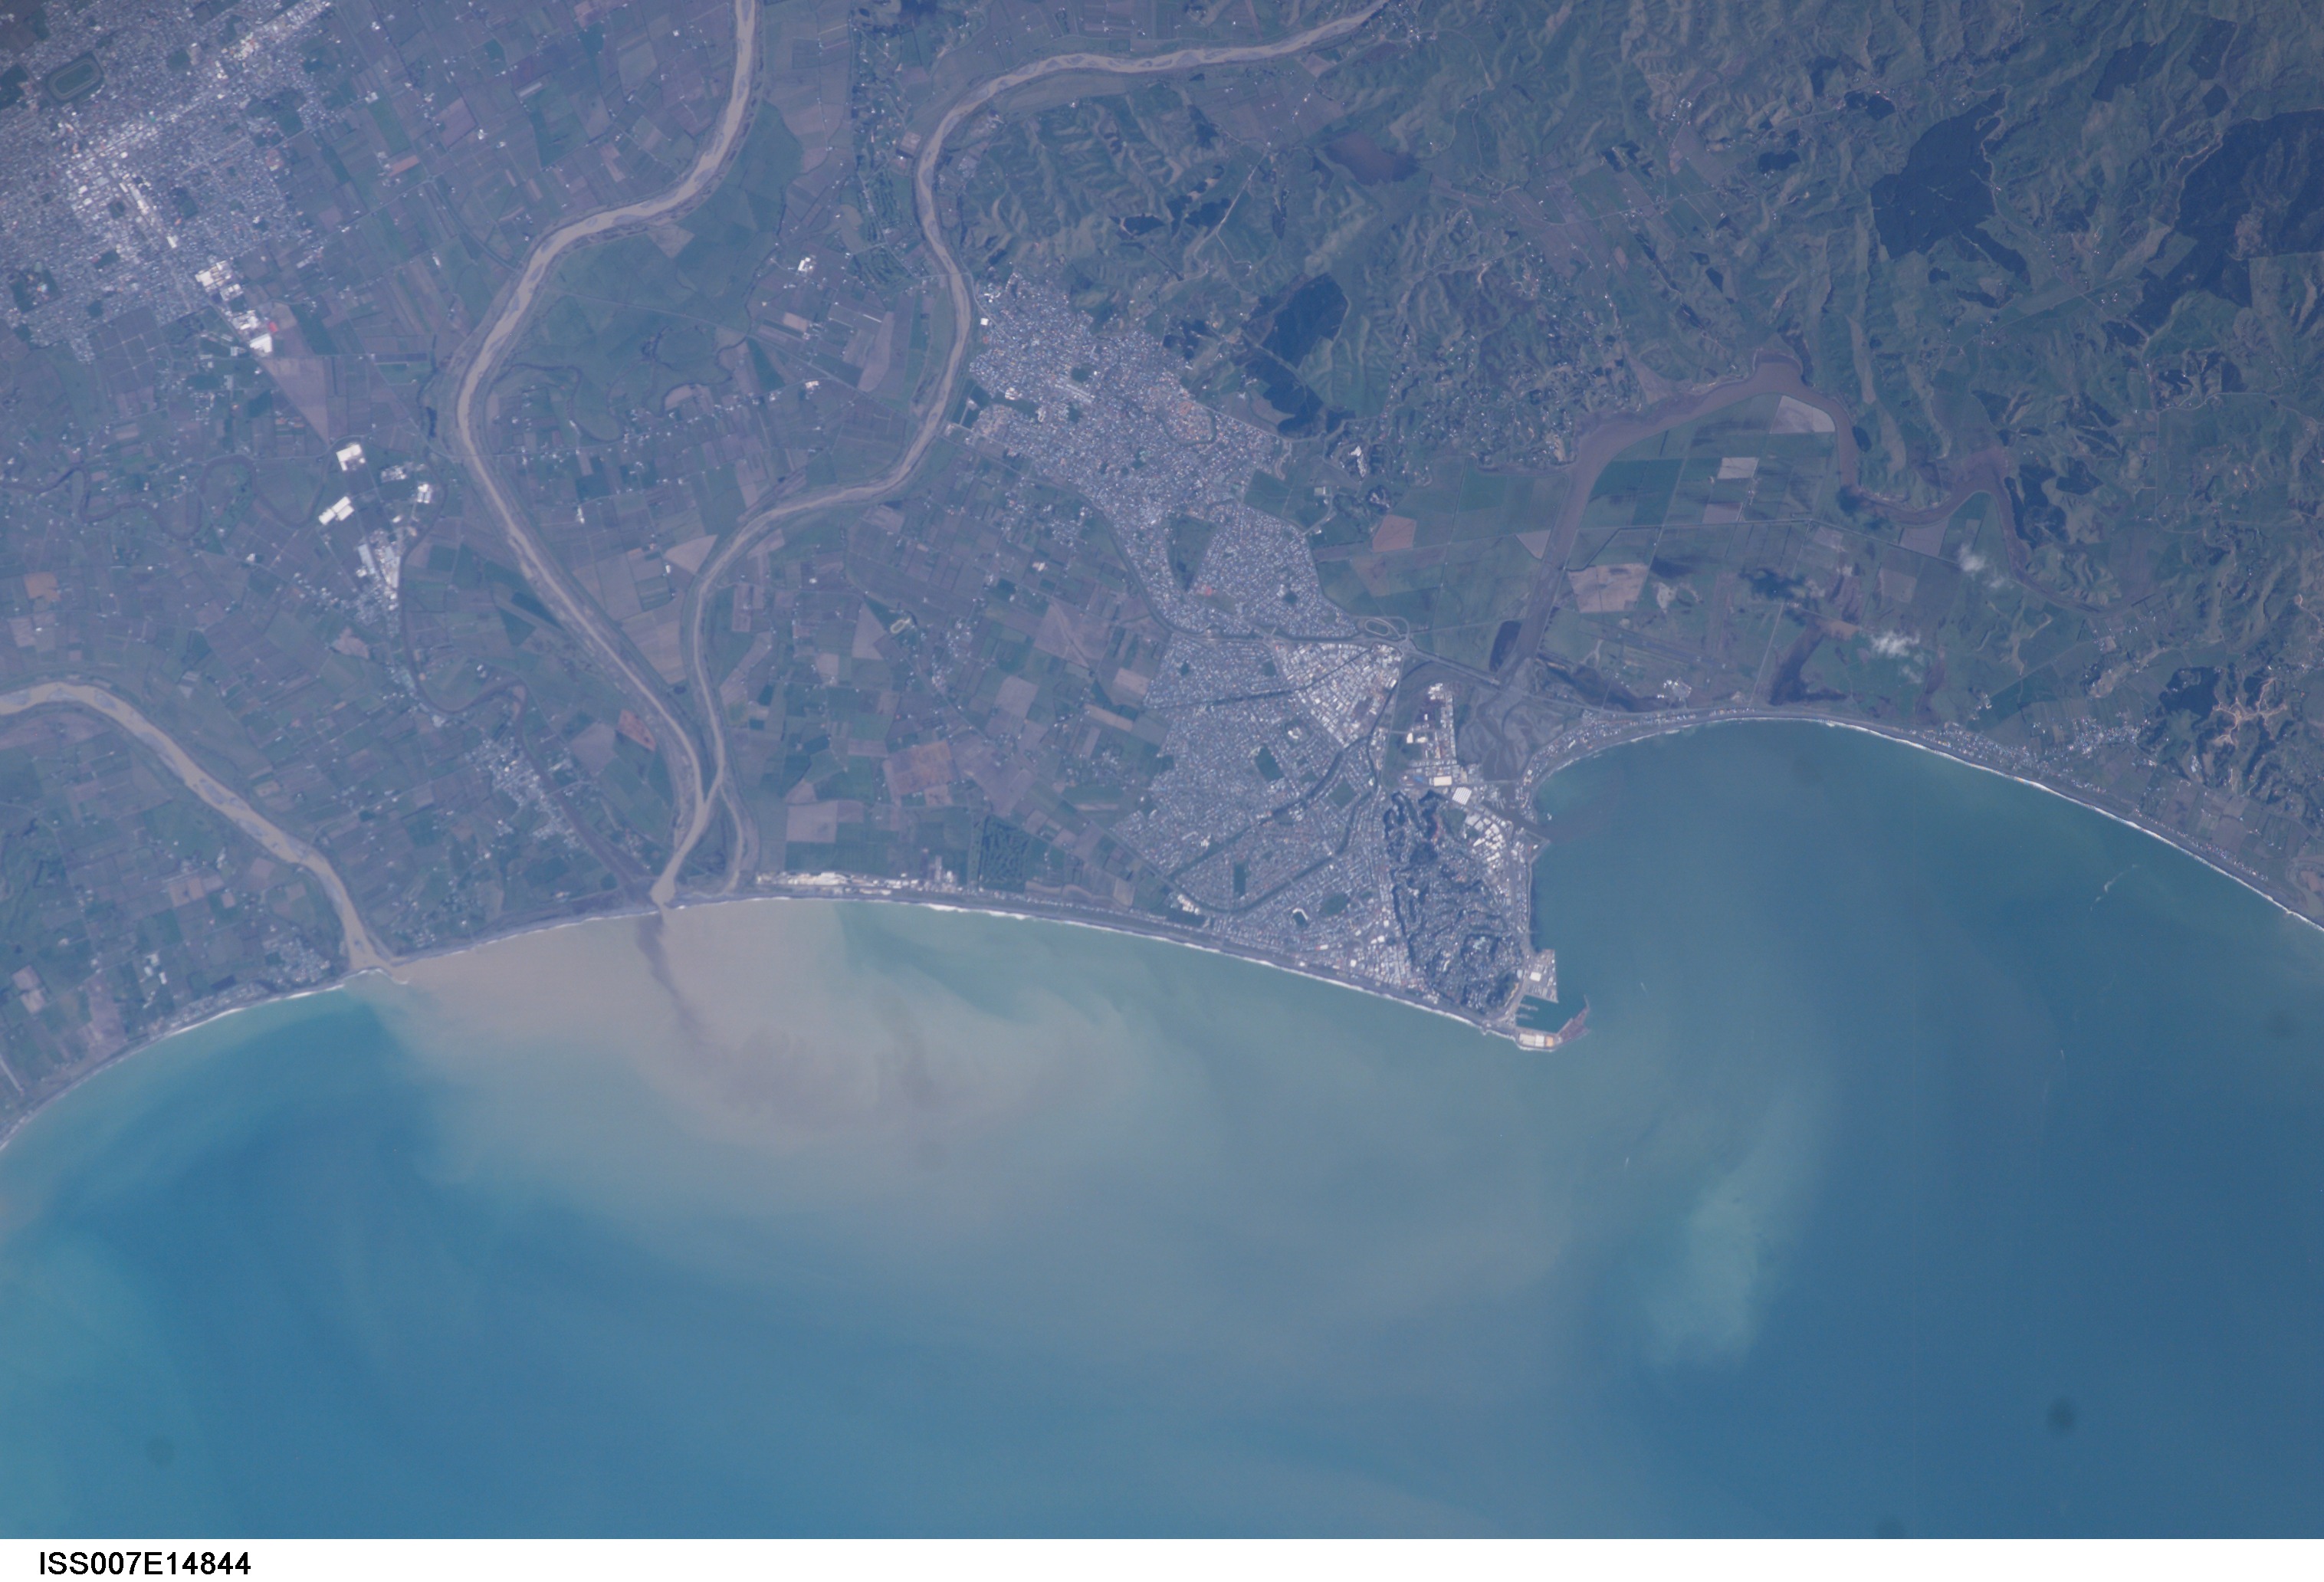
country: NEW ZEALAND-NI
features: NAPIER, HASTINGS, AGRICULTURE
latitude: -39.5
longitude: 177.0
